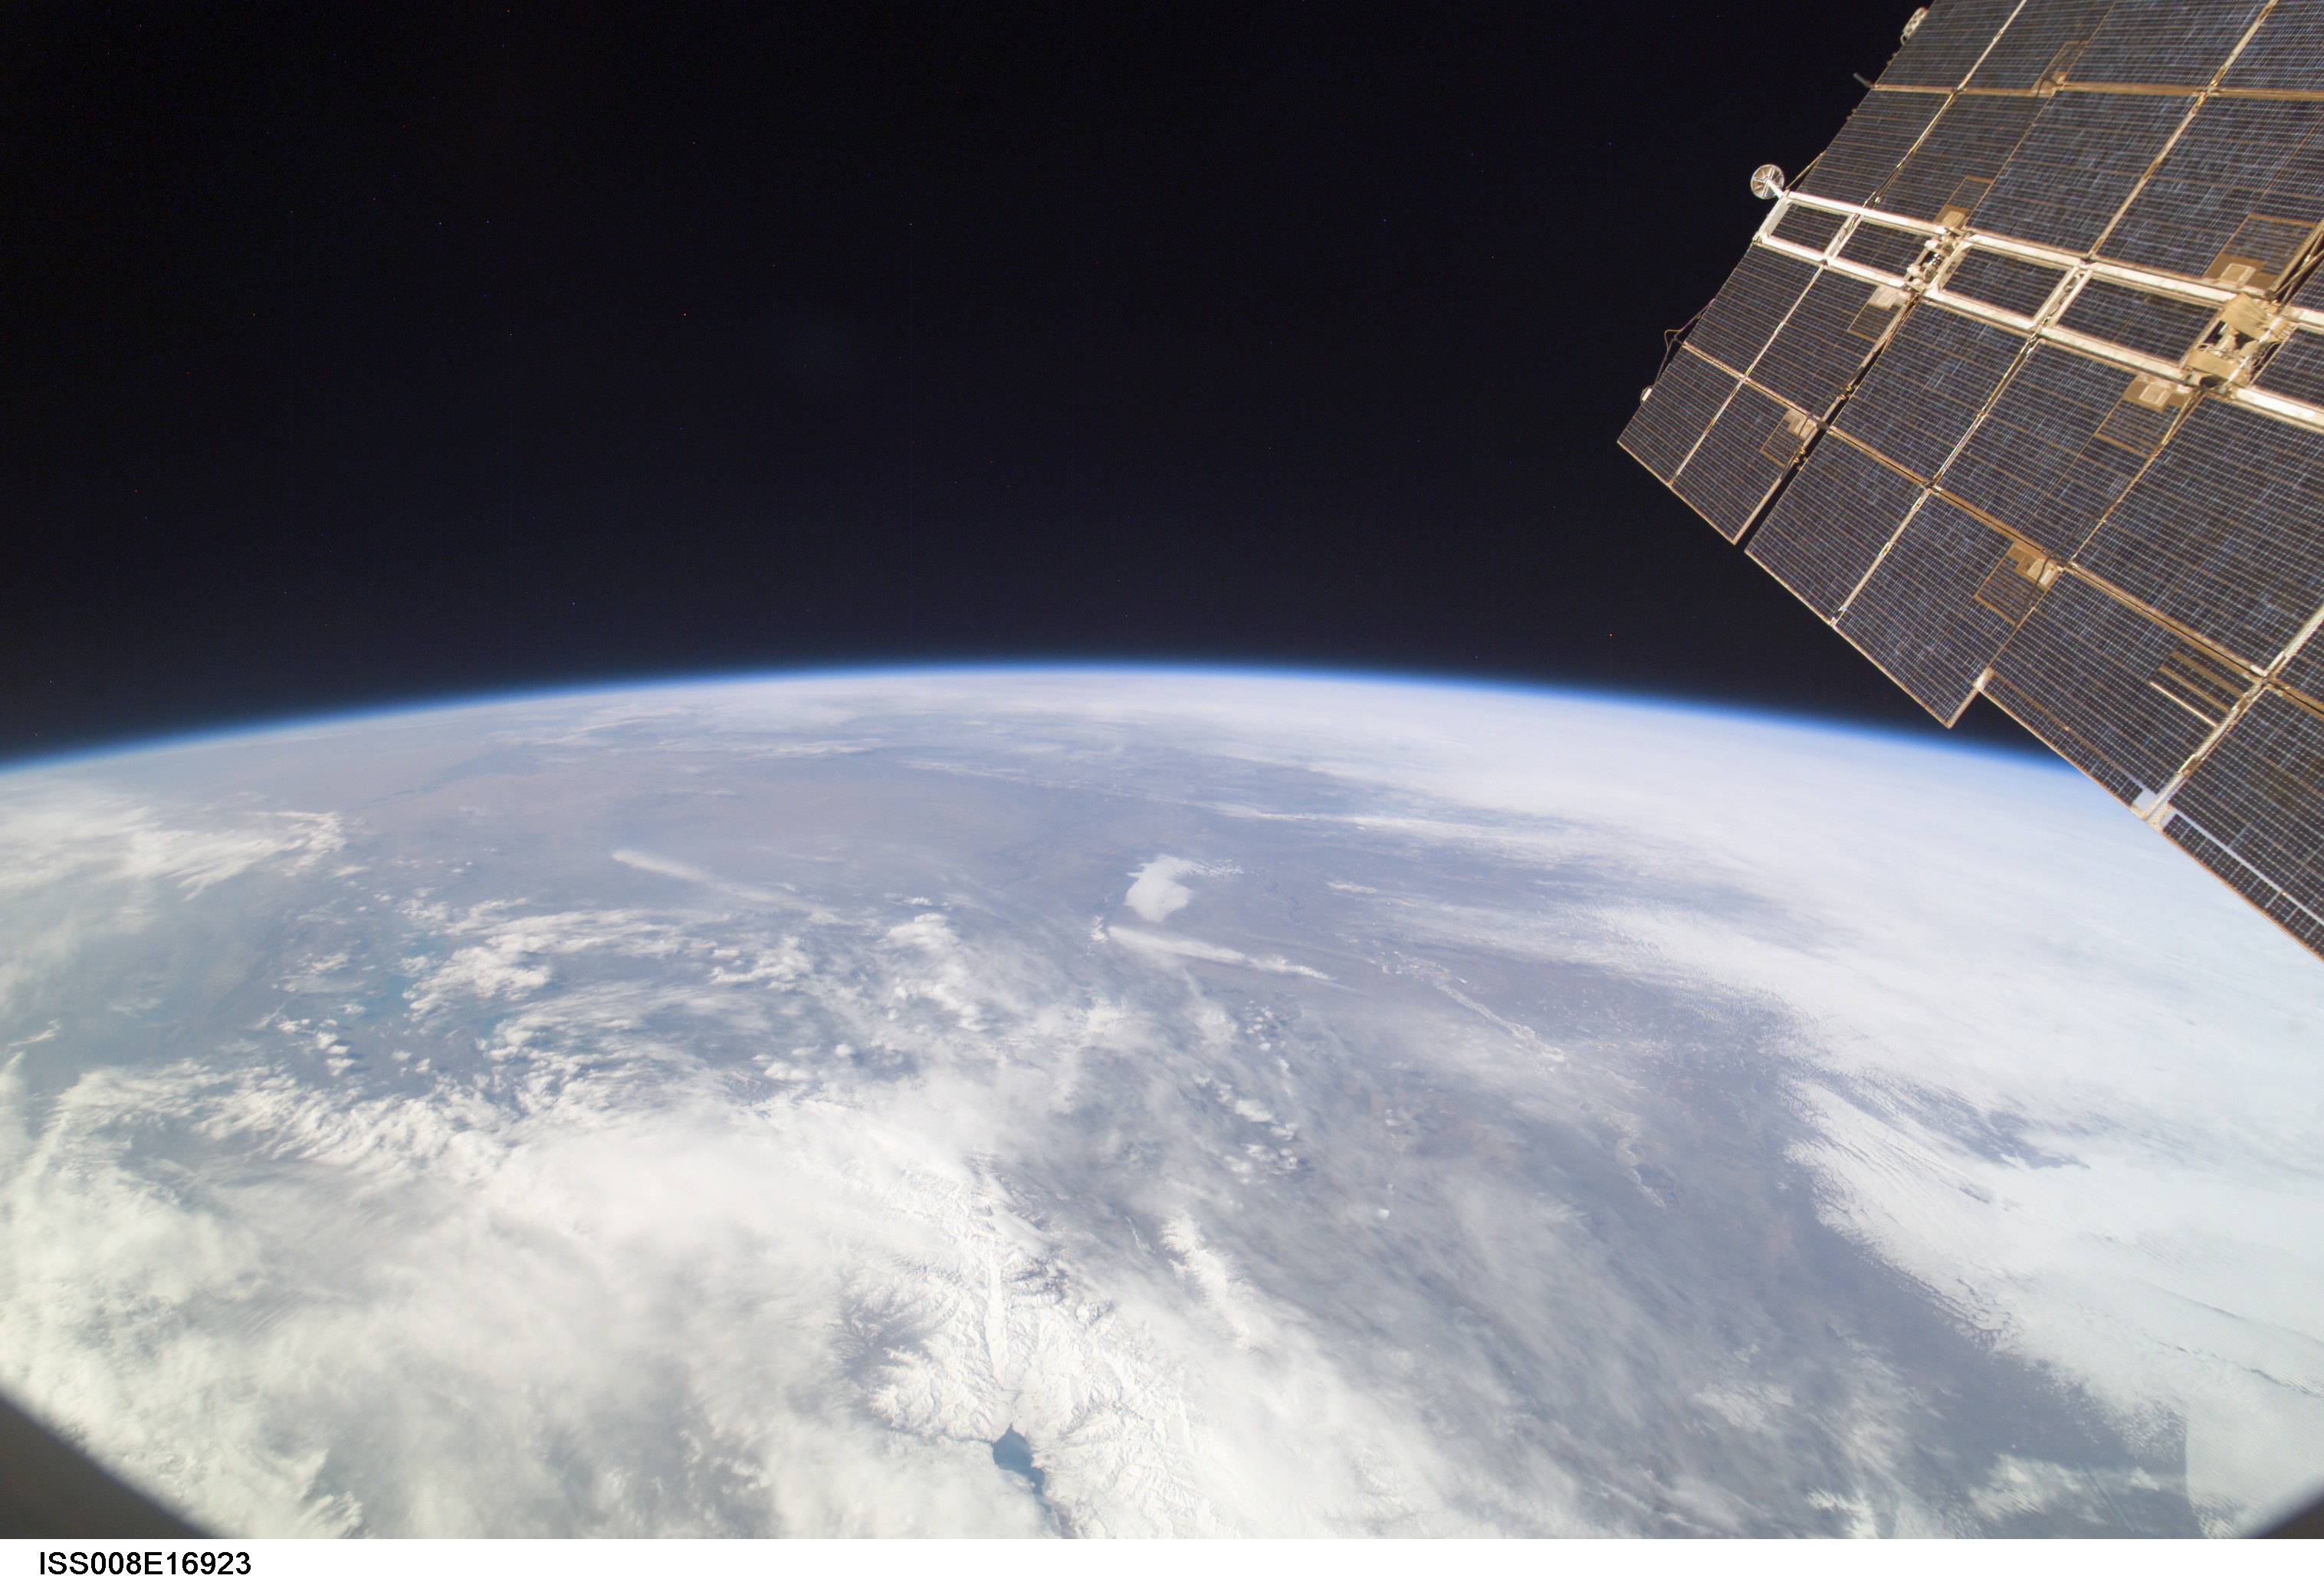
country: KAZAKHSTAN
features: TOKTOGUL RES., ATMOSPHERIC LIMB
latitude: 43.0
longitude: 72.0
